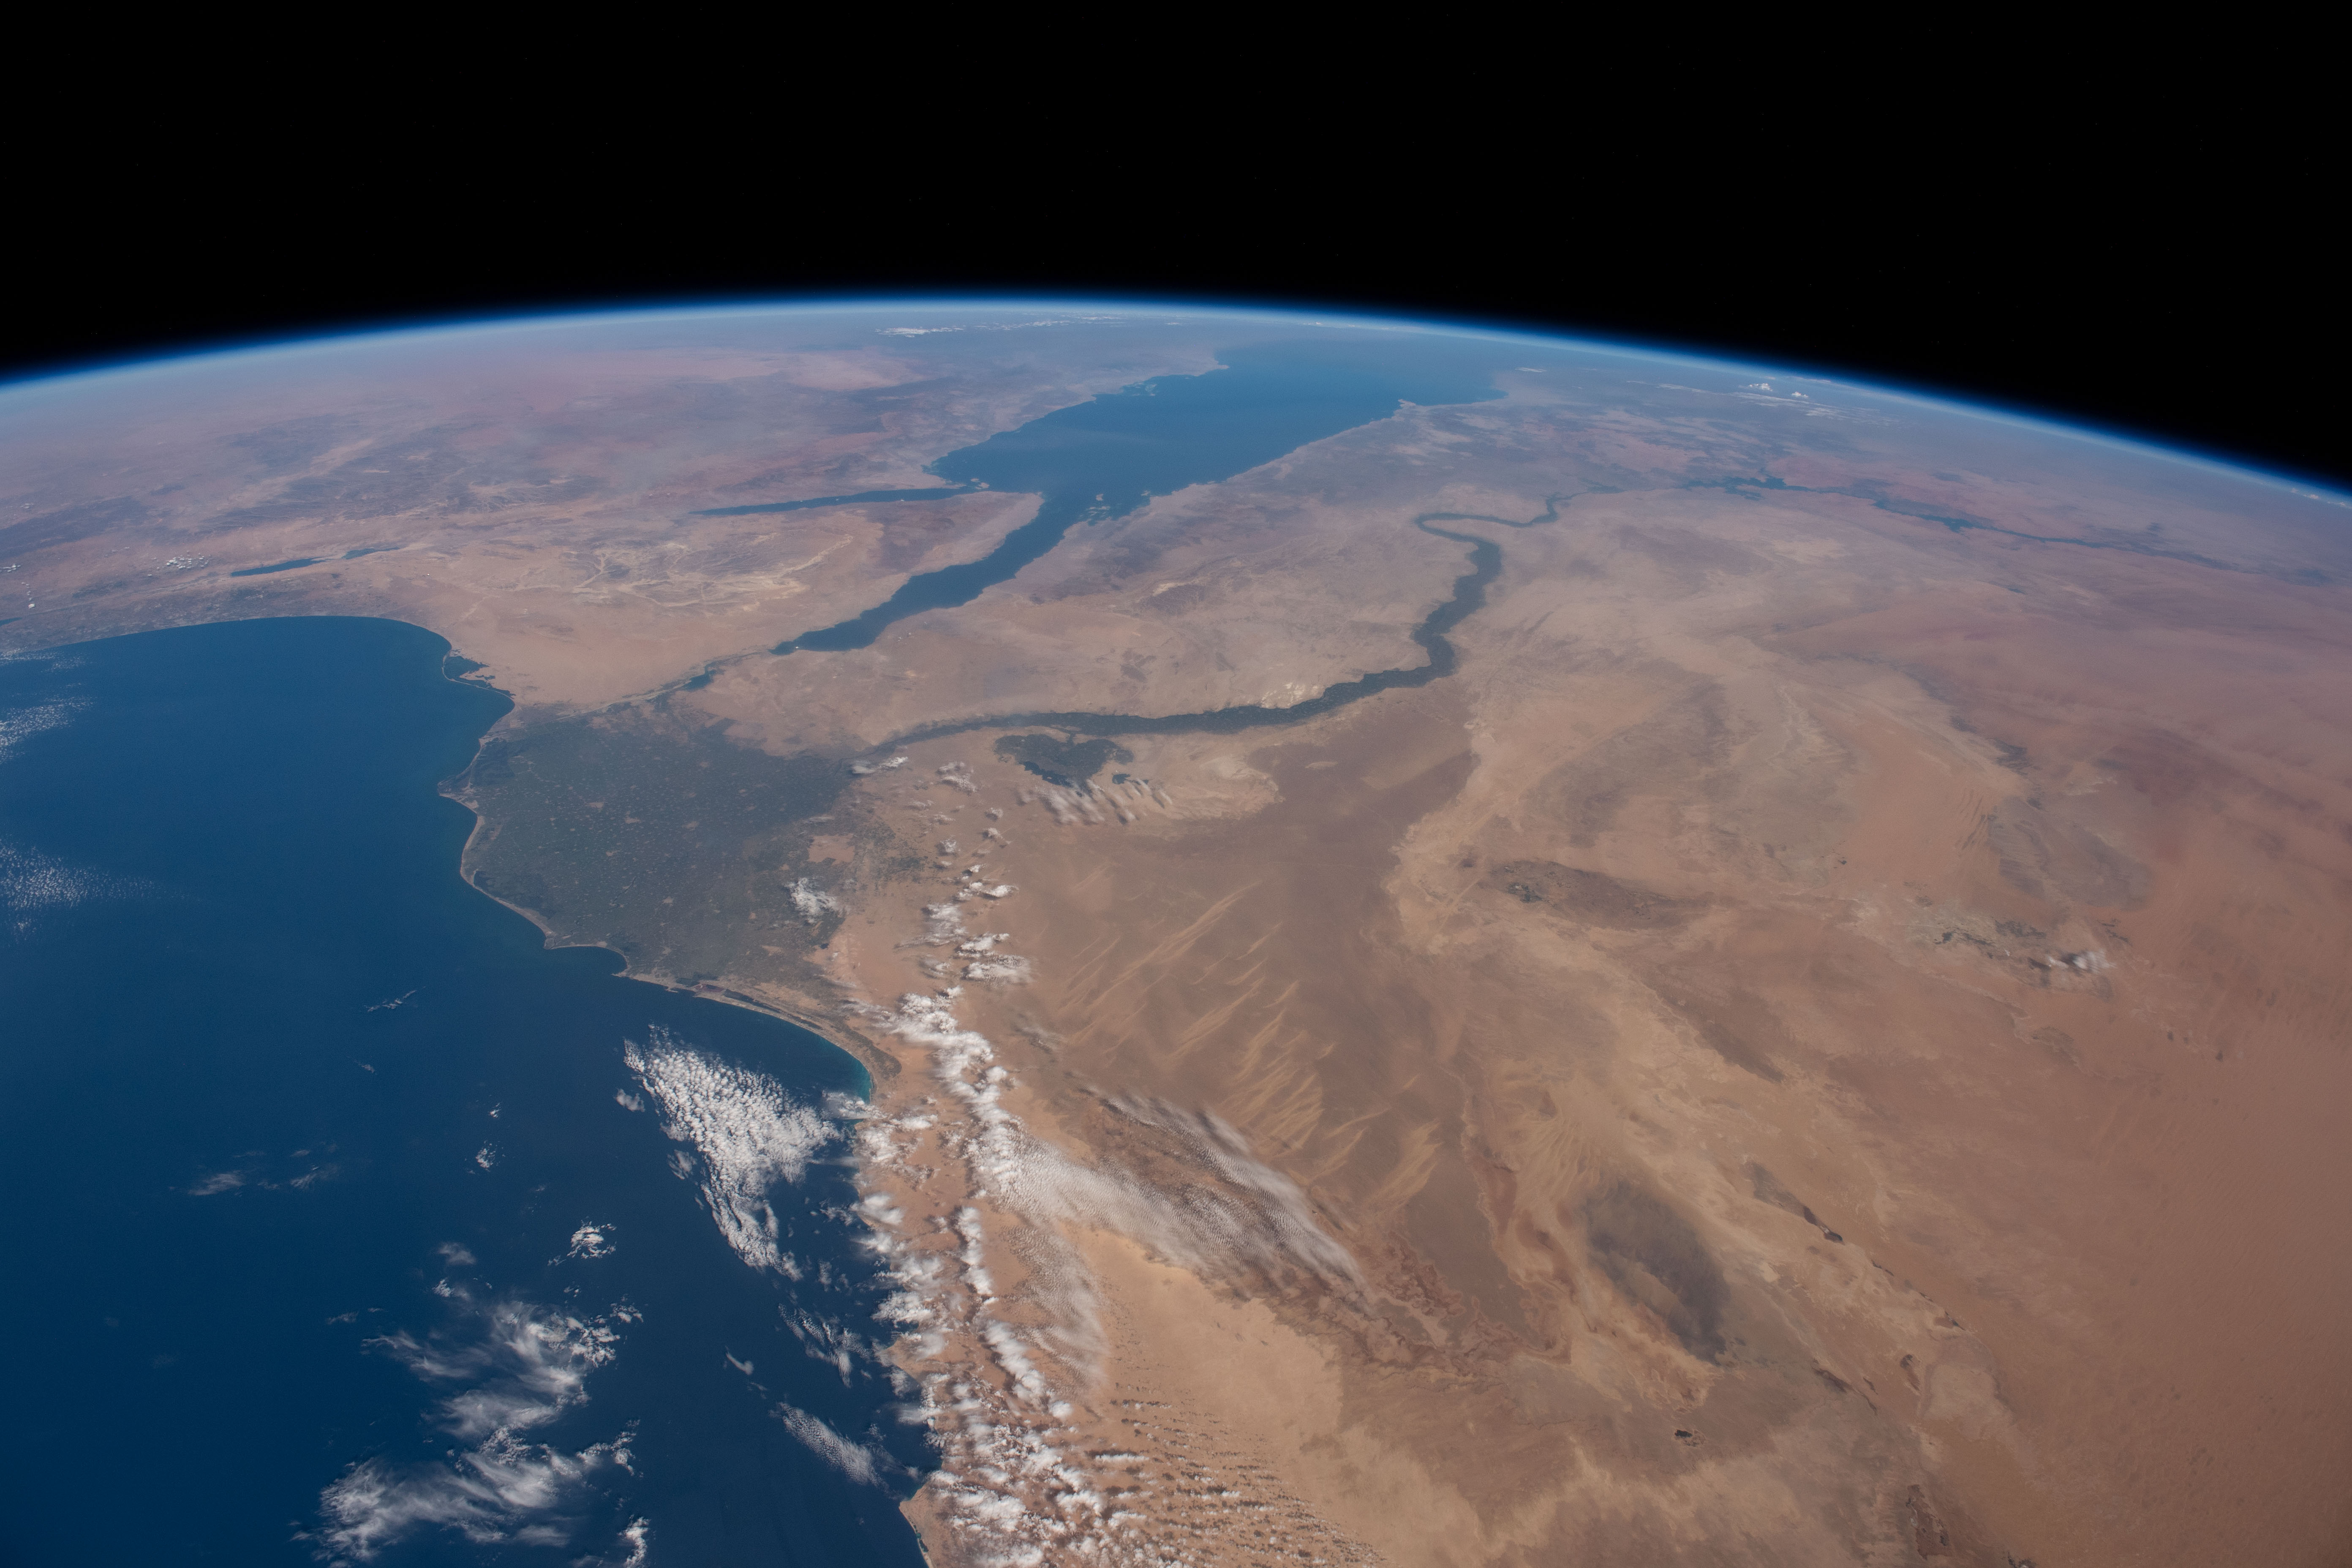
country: EGYPT
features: CAIRO, GULF OF SUEZ, WESTERN DESERT, MEDITERRANEAN SEA
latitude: 29.1
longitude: 30.2
